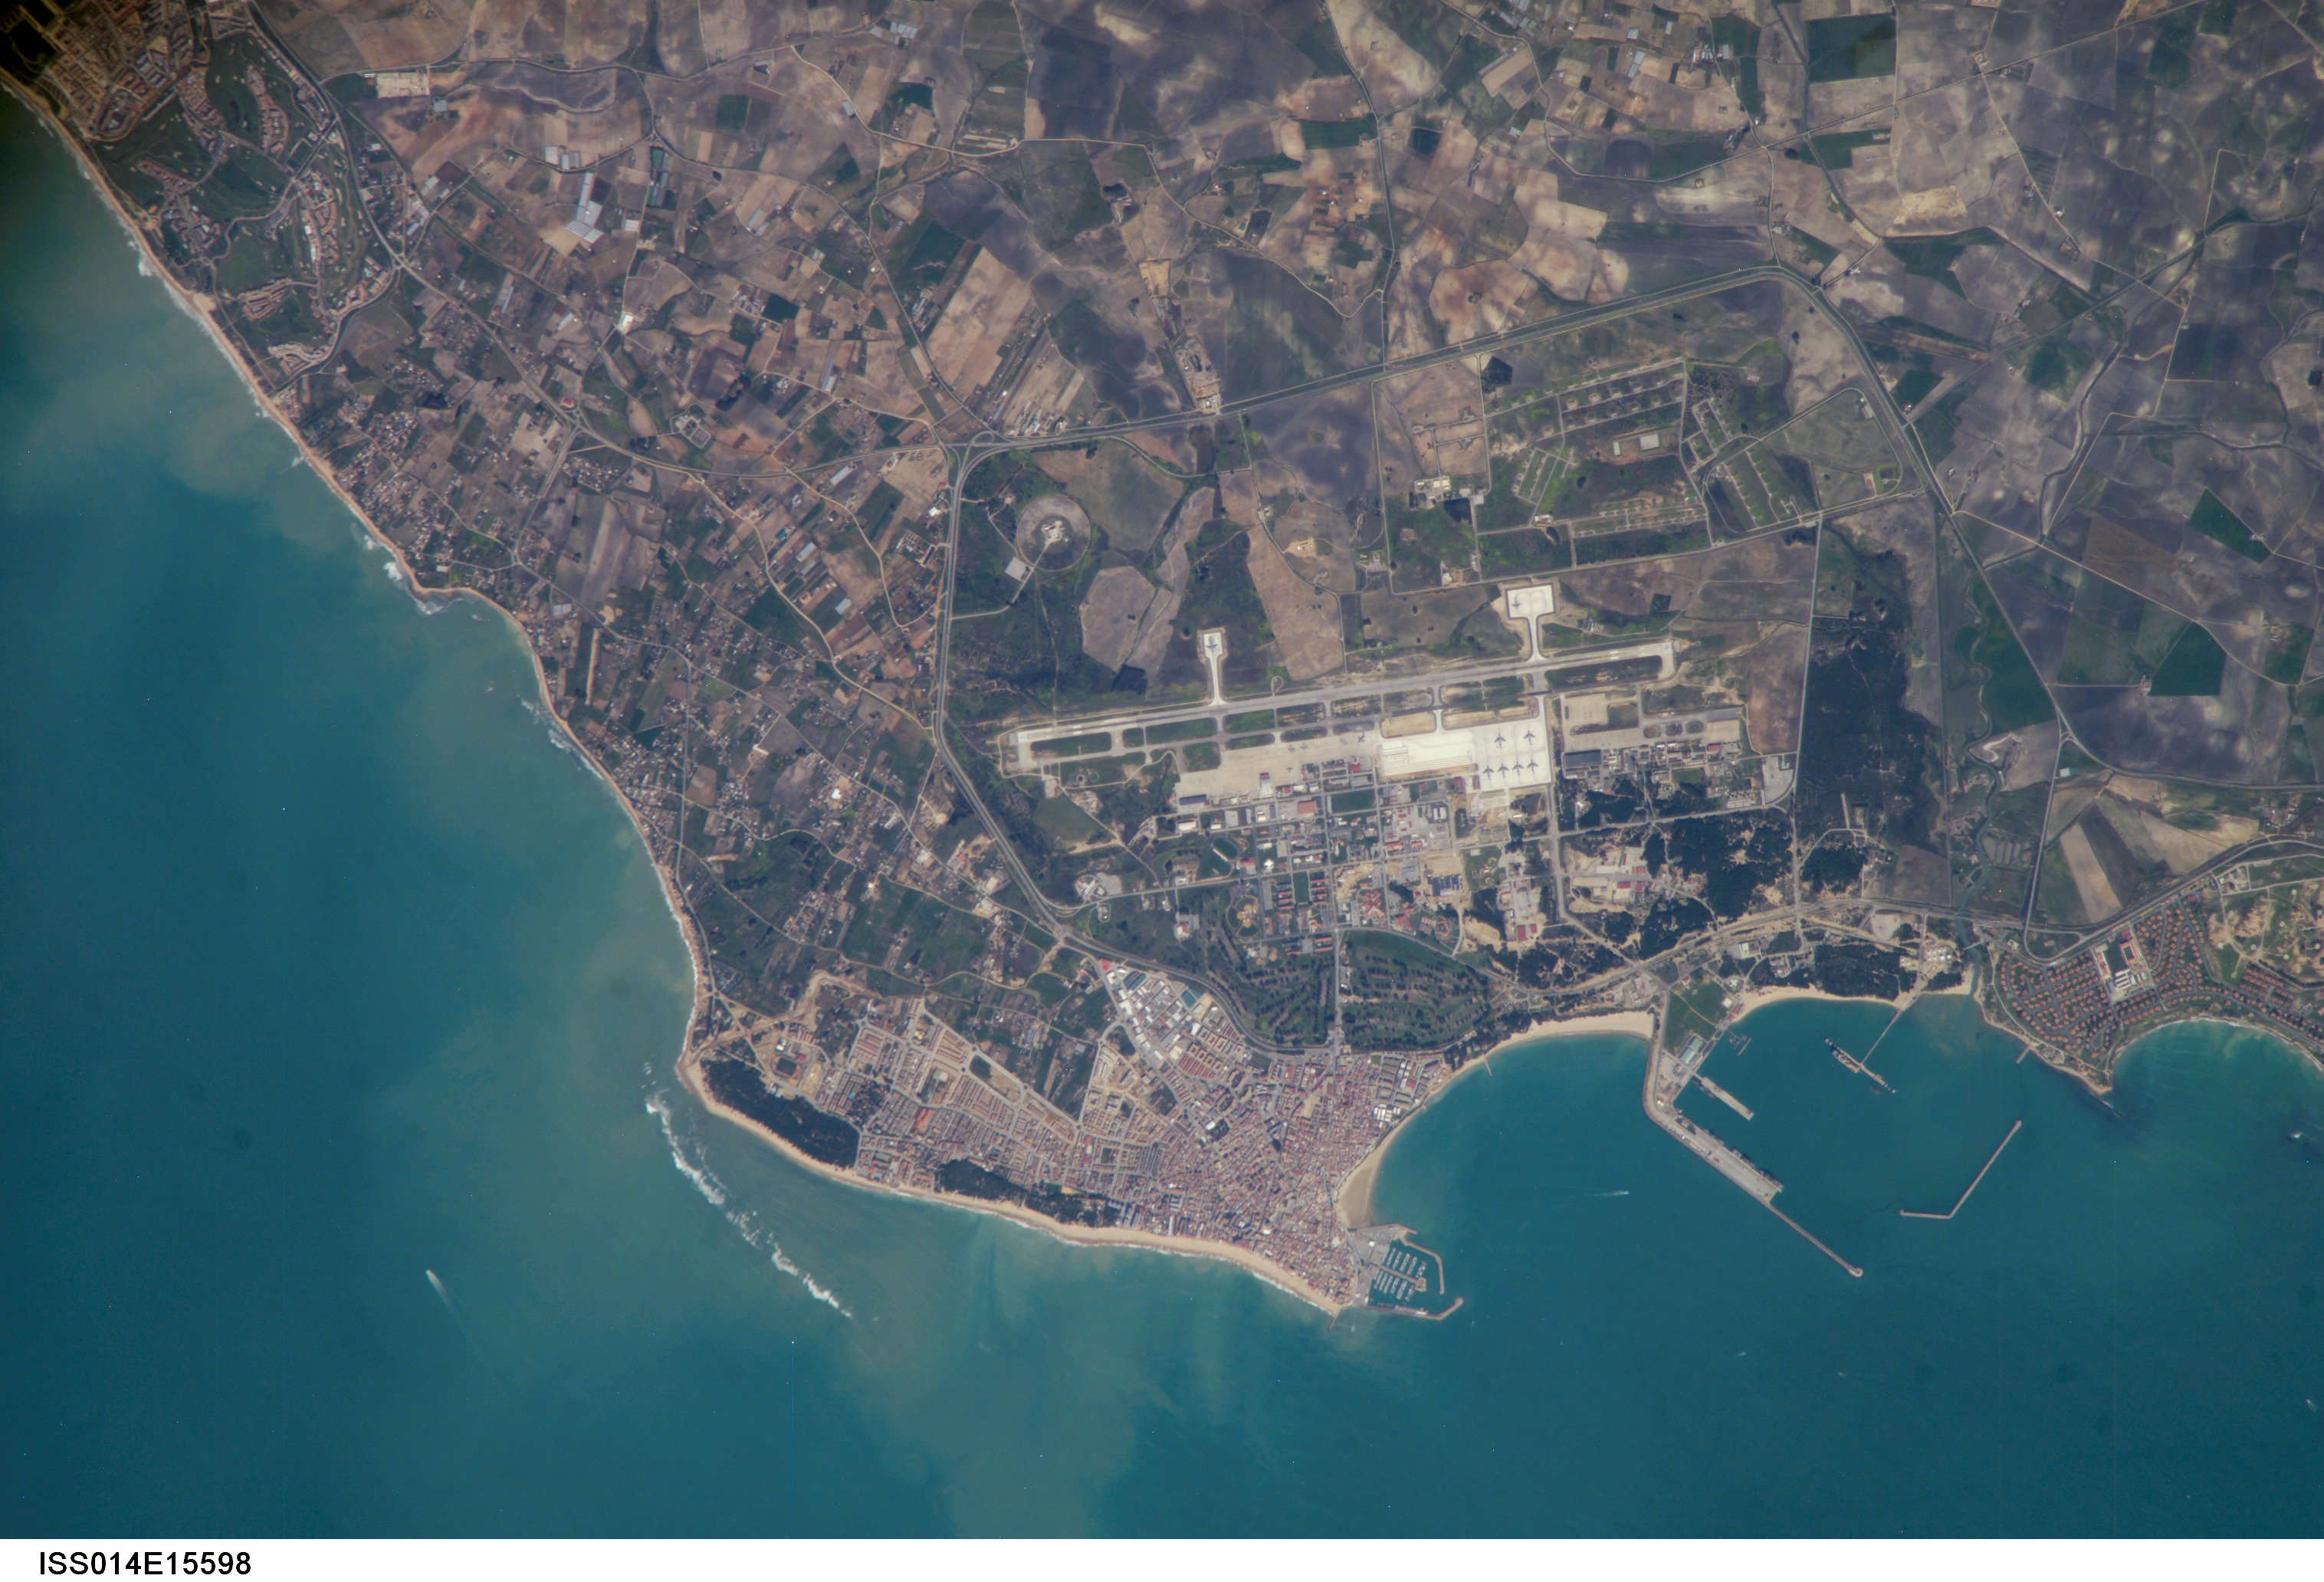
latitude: 36.6
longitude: -6.4
